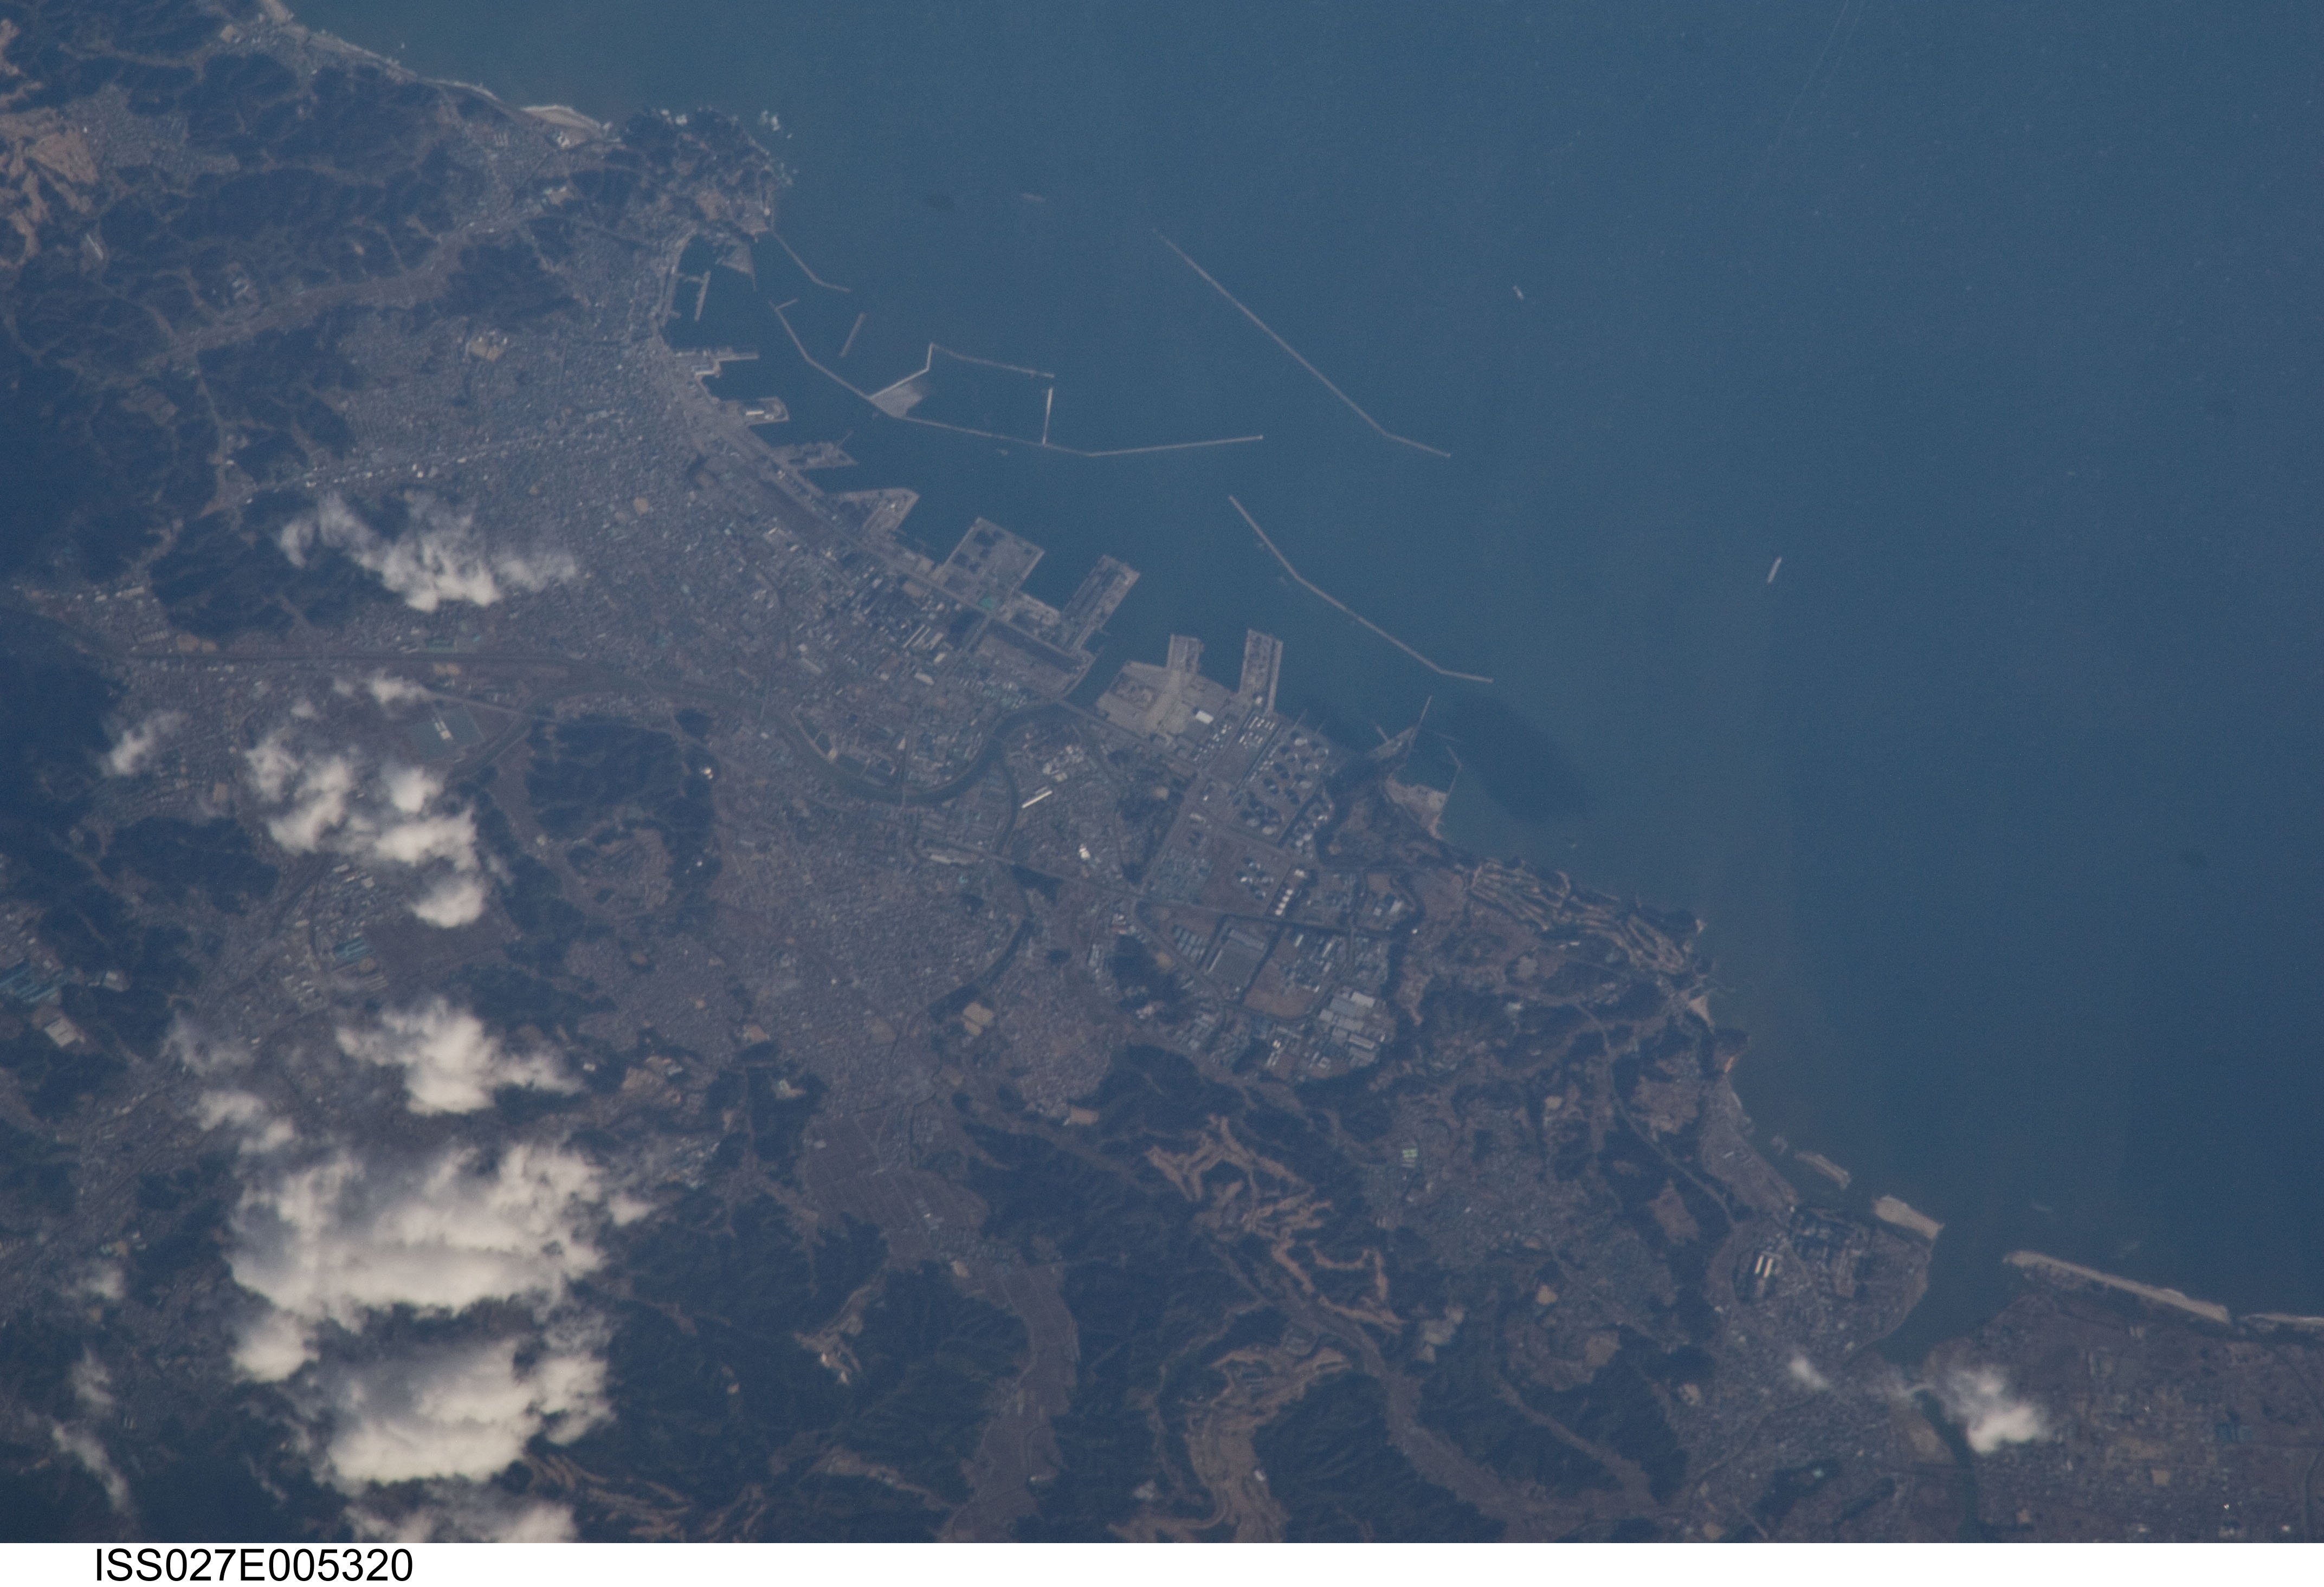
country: JAPAN
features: N. KASHIMA GULF COAST, ONAMAMA, PORT FACILITIES, BREAKWATERS, HILLS, FOR.
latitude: 36.9
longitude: 140.9
